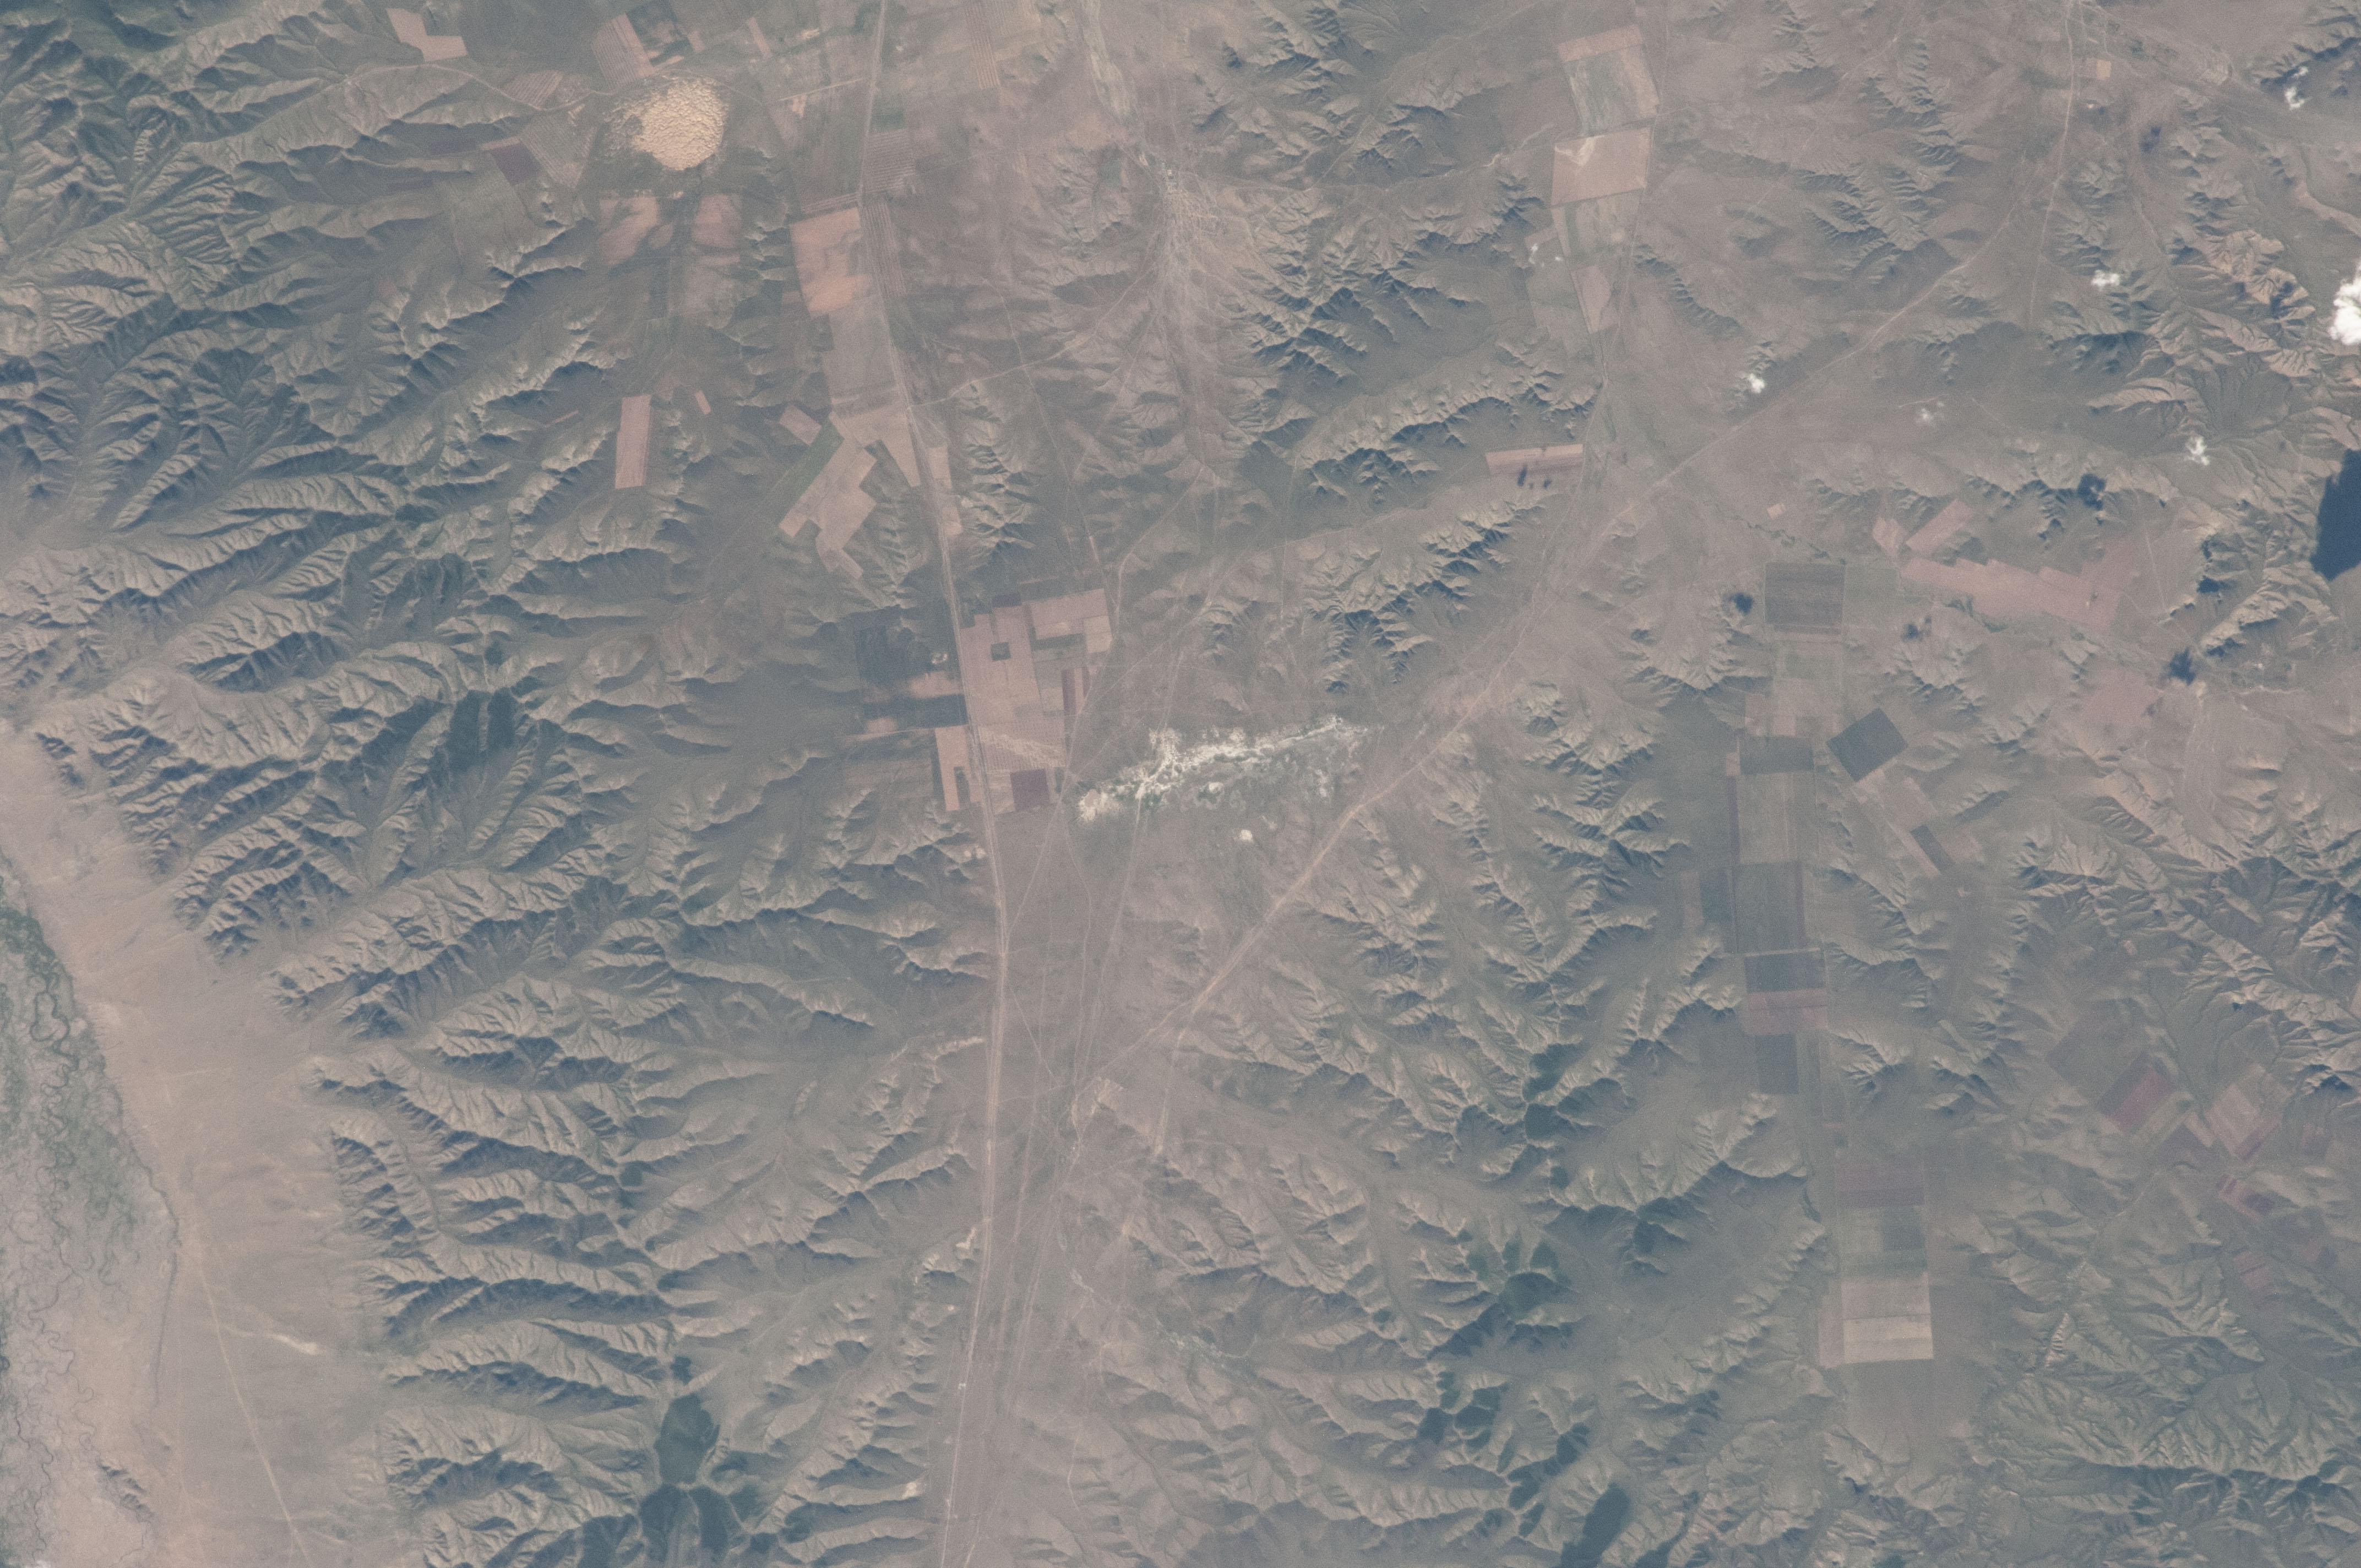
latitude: 47.9
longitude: 105.9
